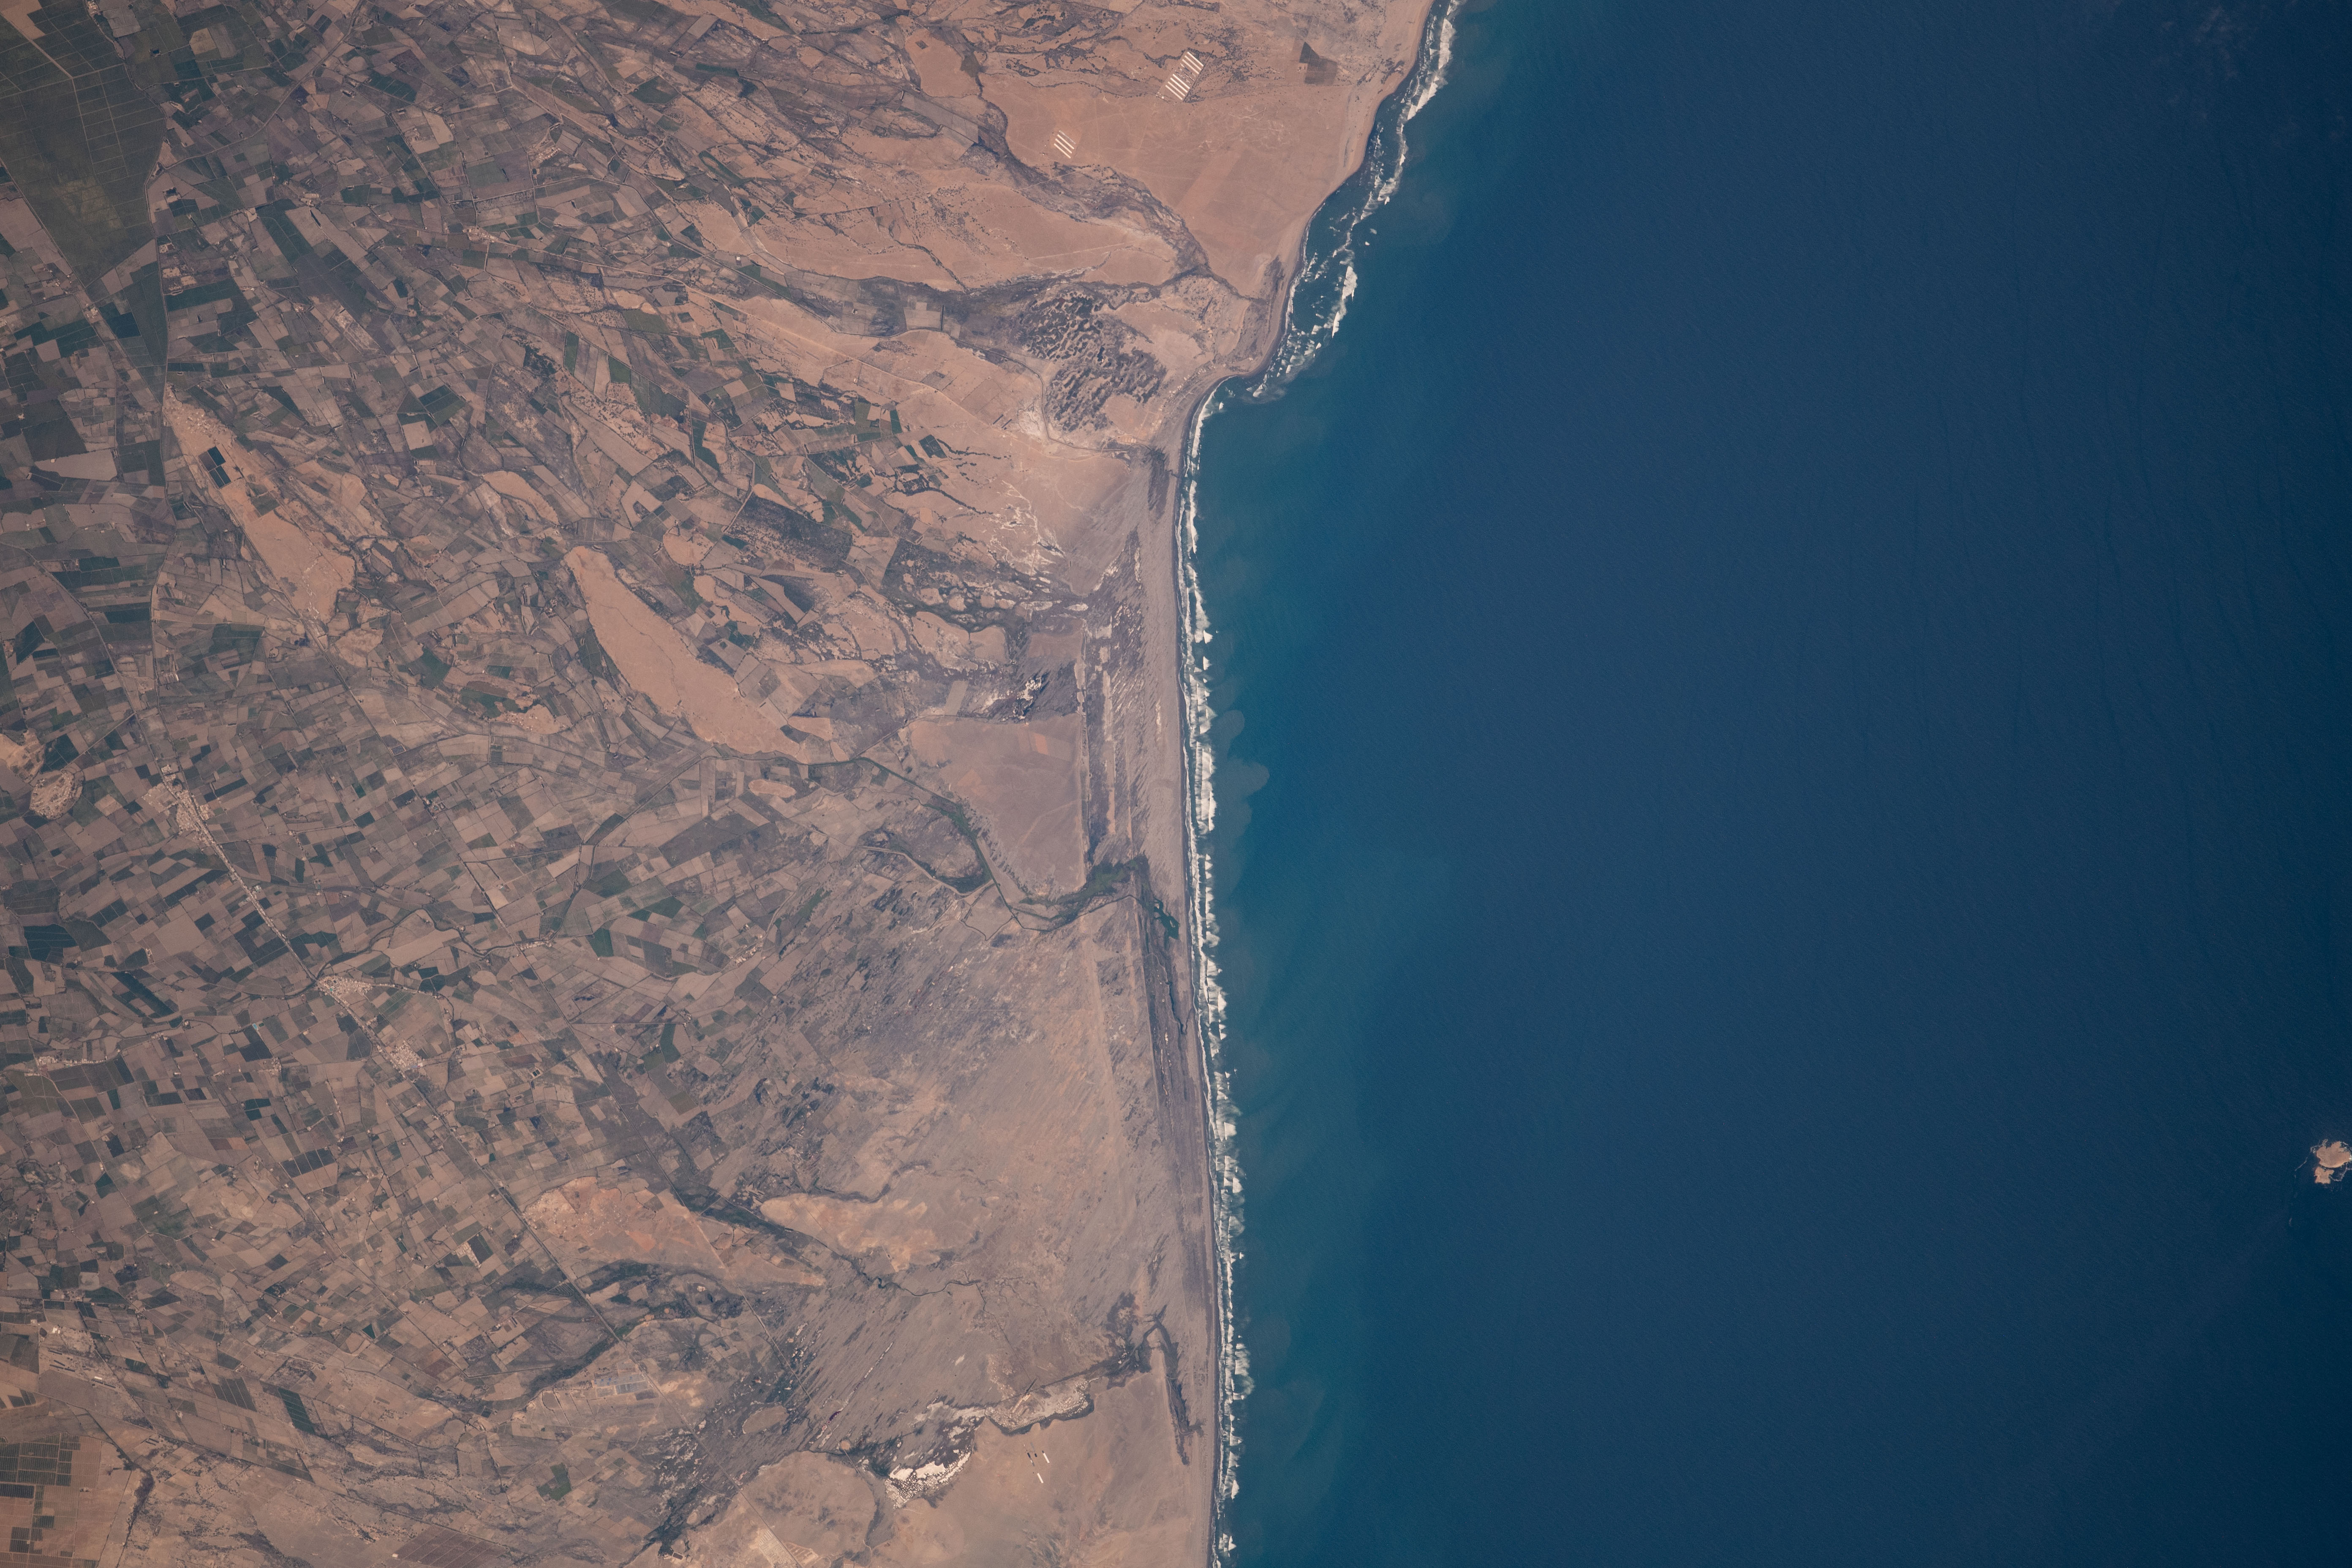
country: PERU
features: COASTLINE, BOCANA DEL MILAGRO
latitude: -7.8
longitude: -79.4
